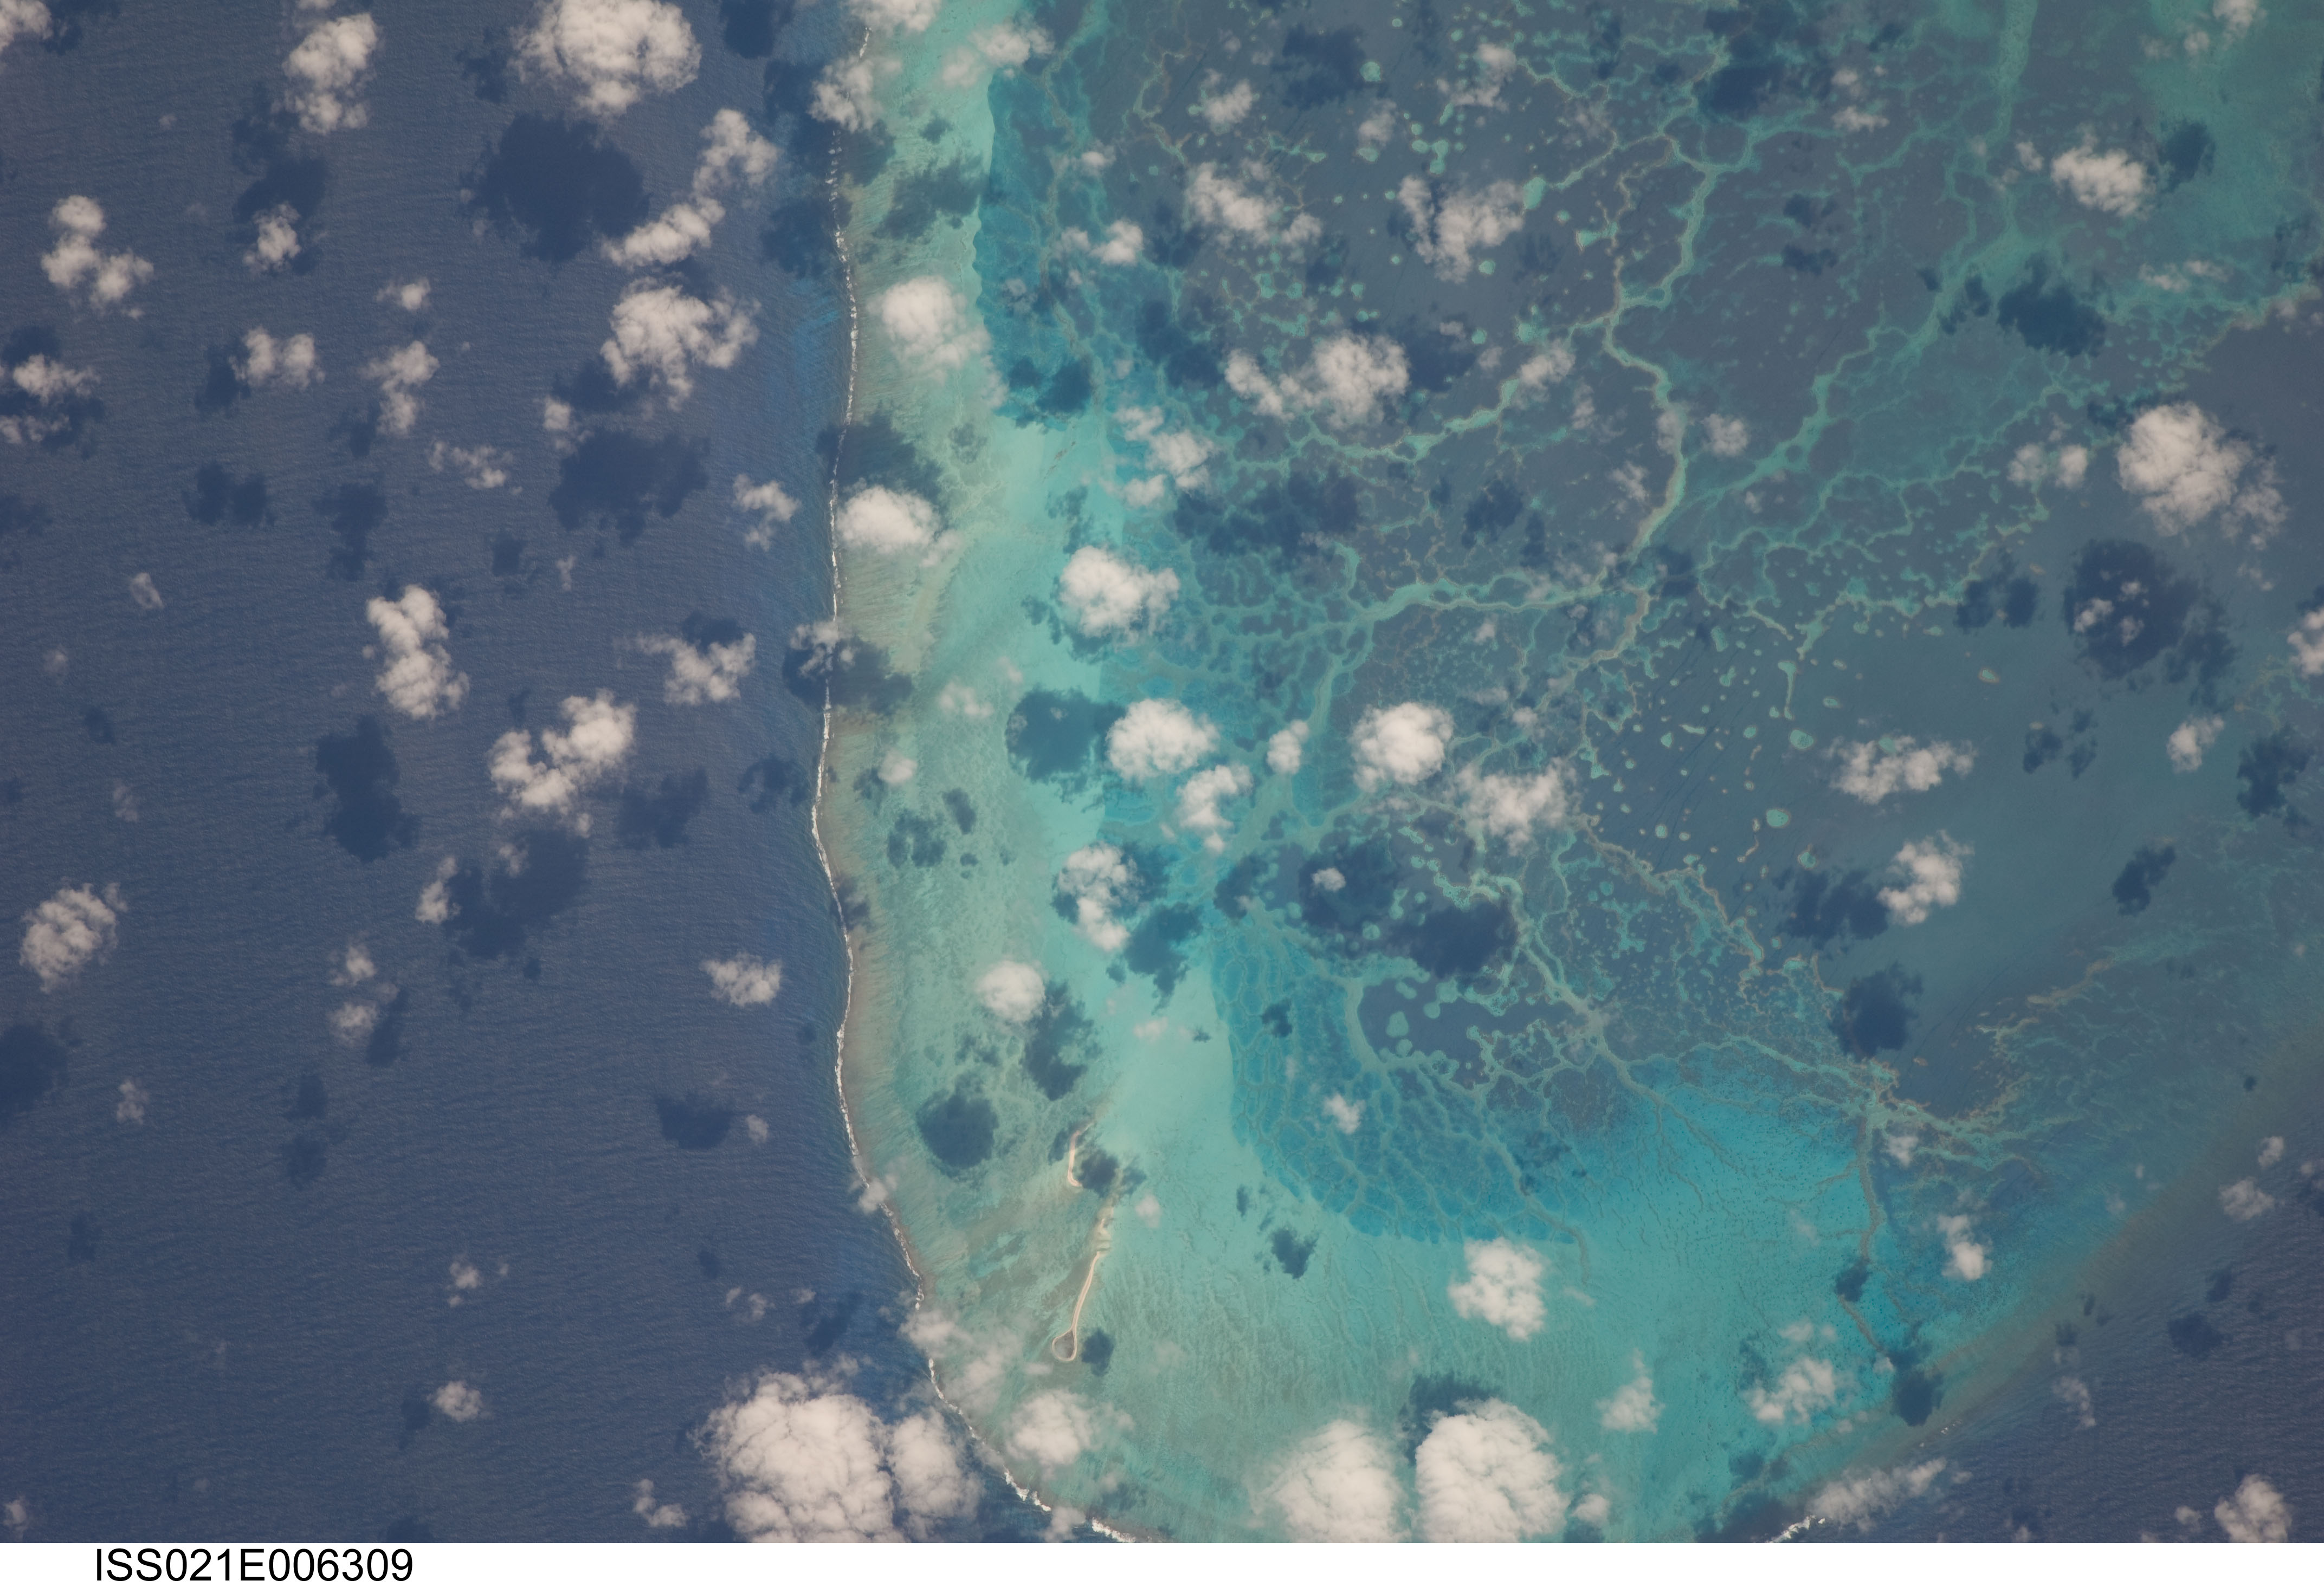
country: MIDWAY ISLANDS
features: PEARL AND HERMES ATOLL, CORAL REEFS, ISLANDS
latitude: 27.9
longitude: -175.8
